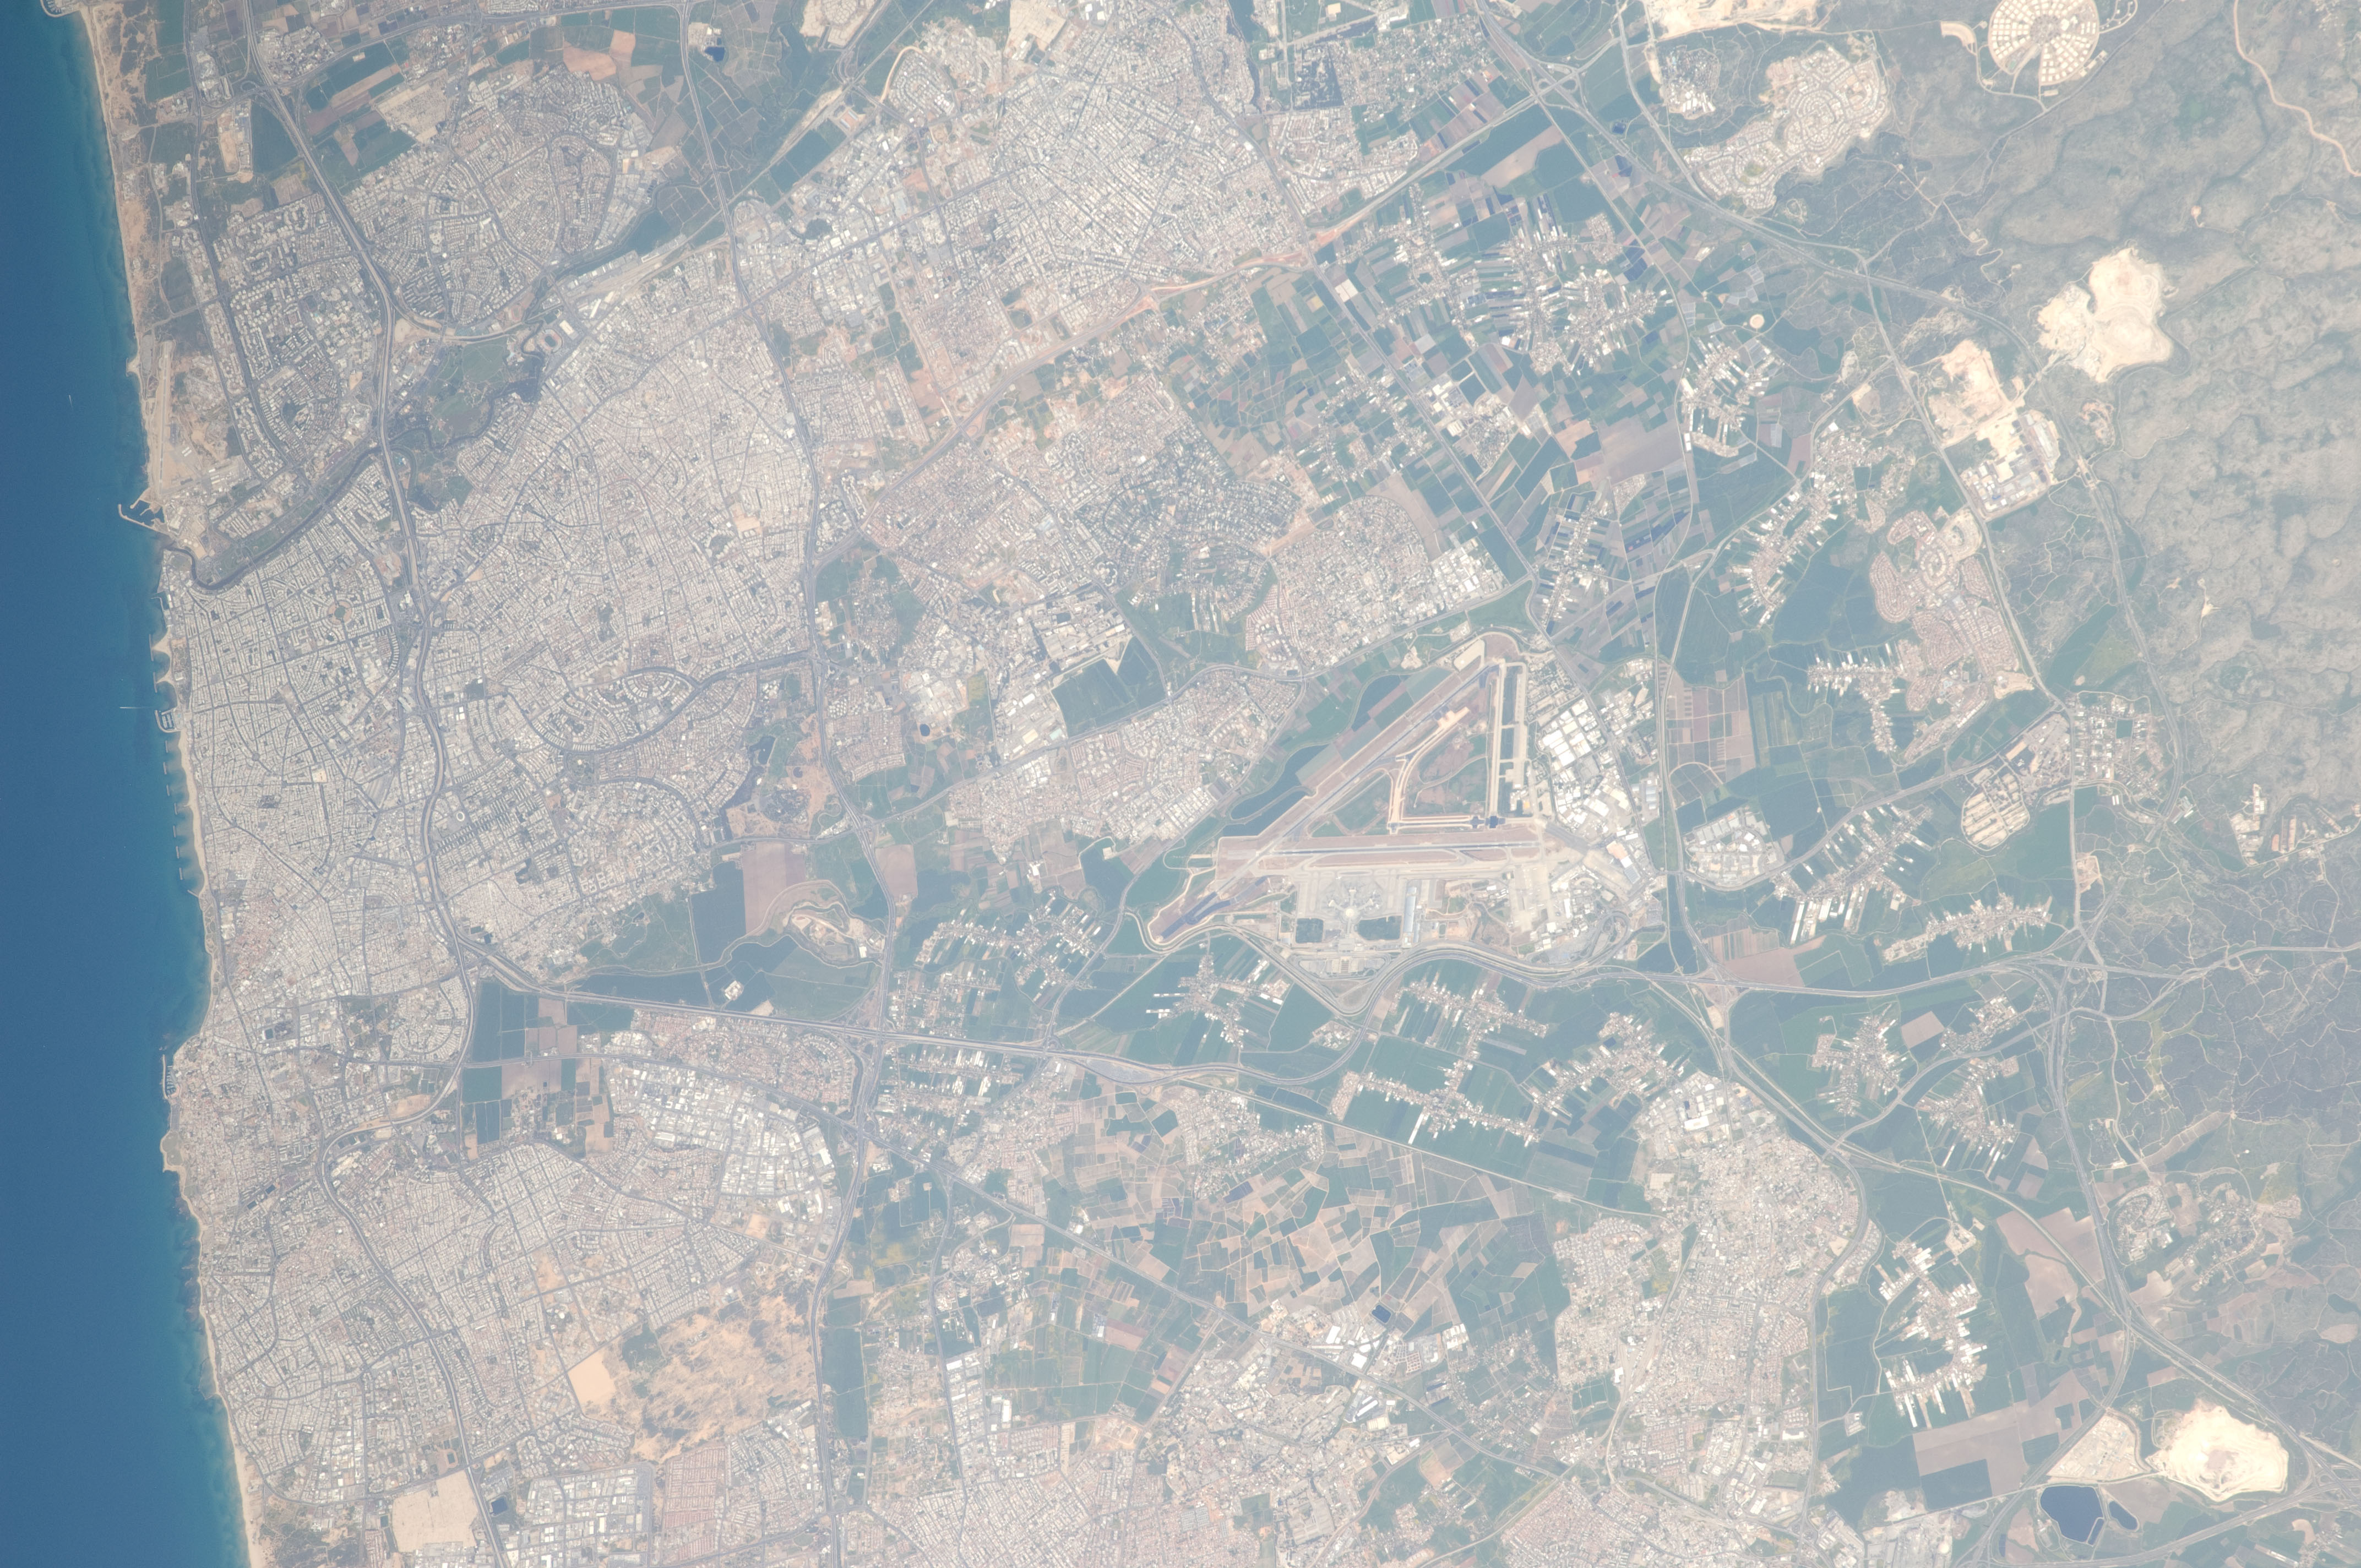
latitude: 32.0
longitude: 34.9
